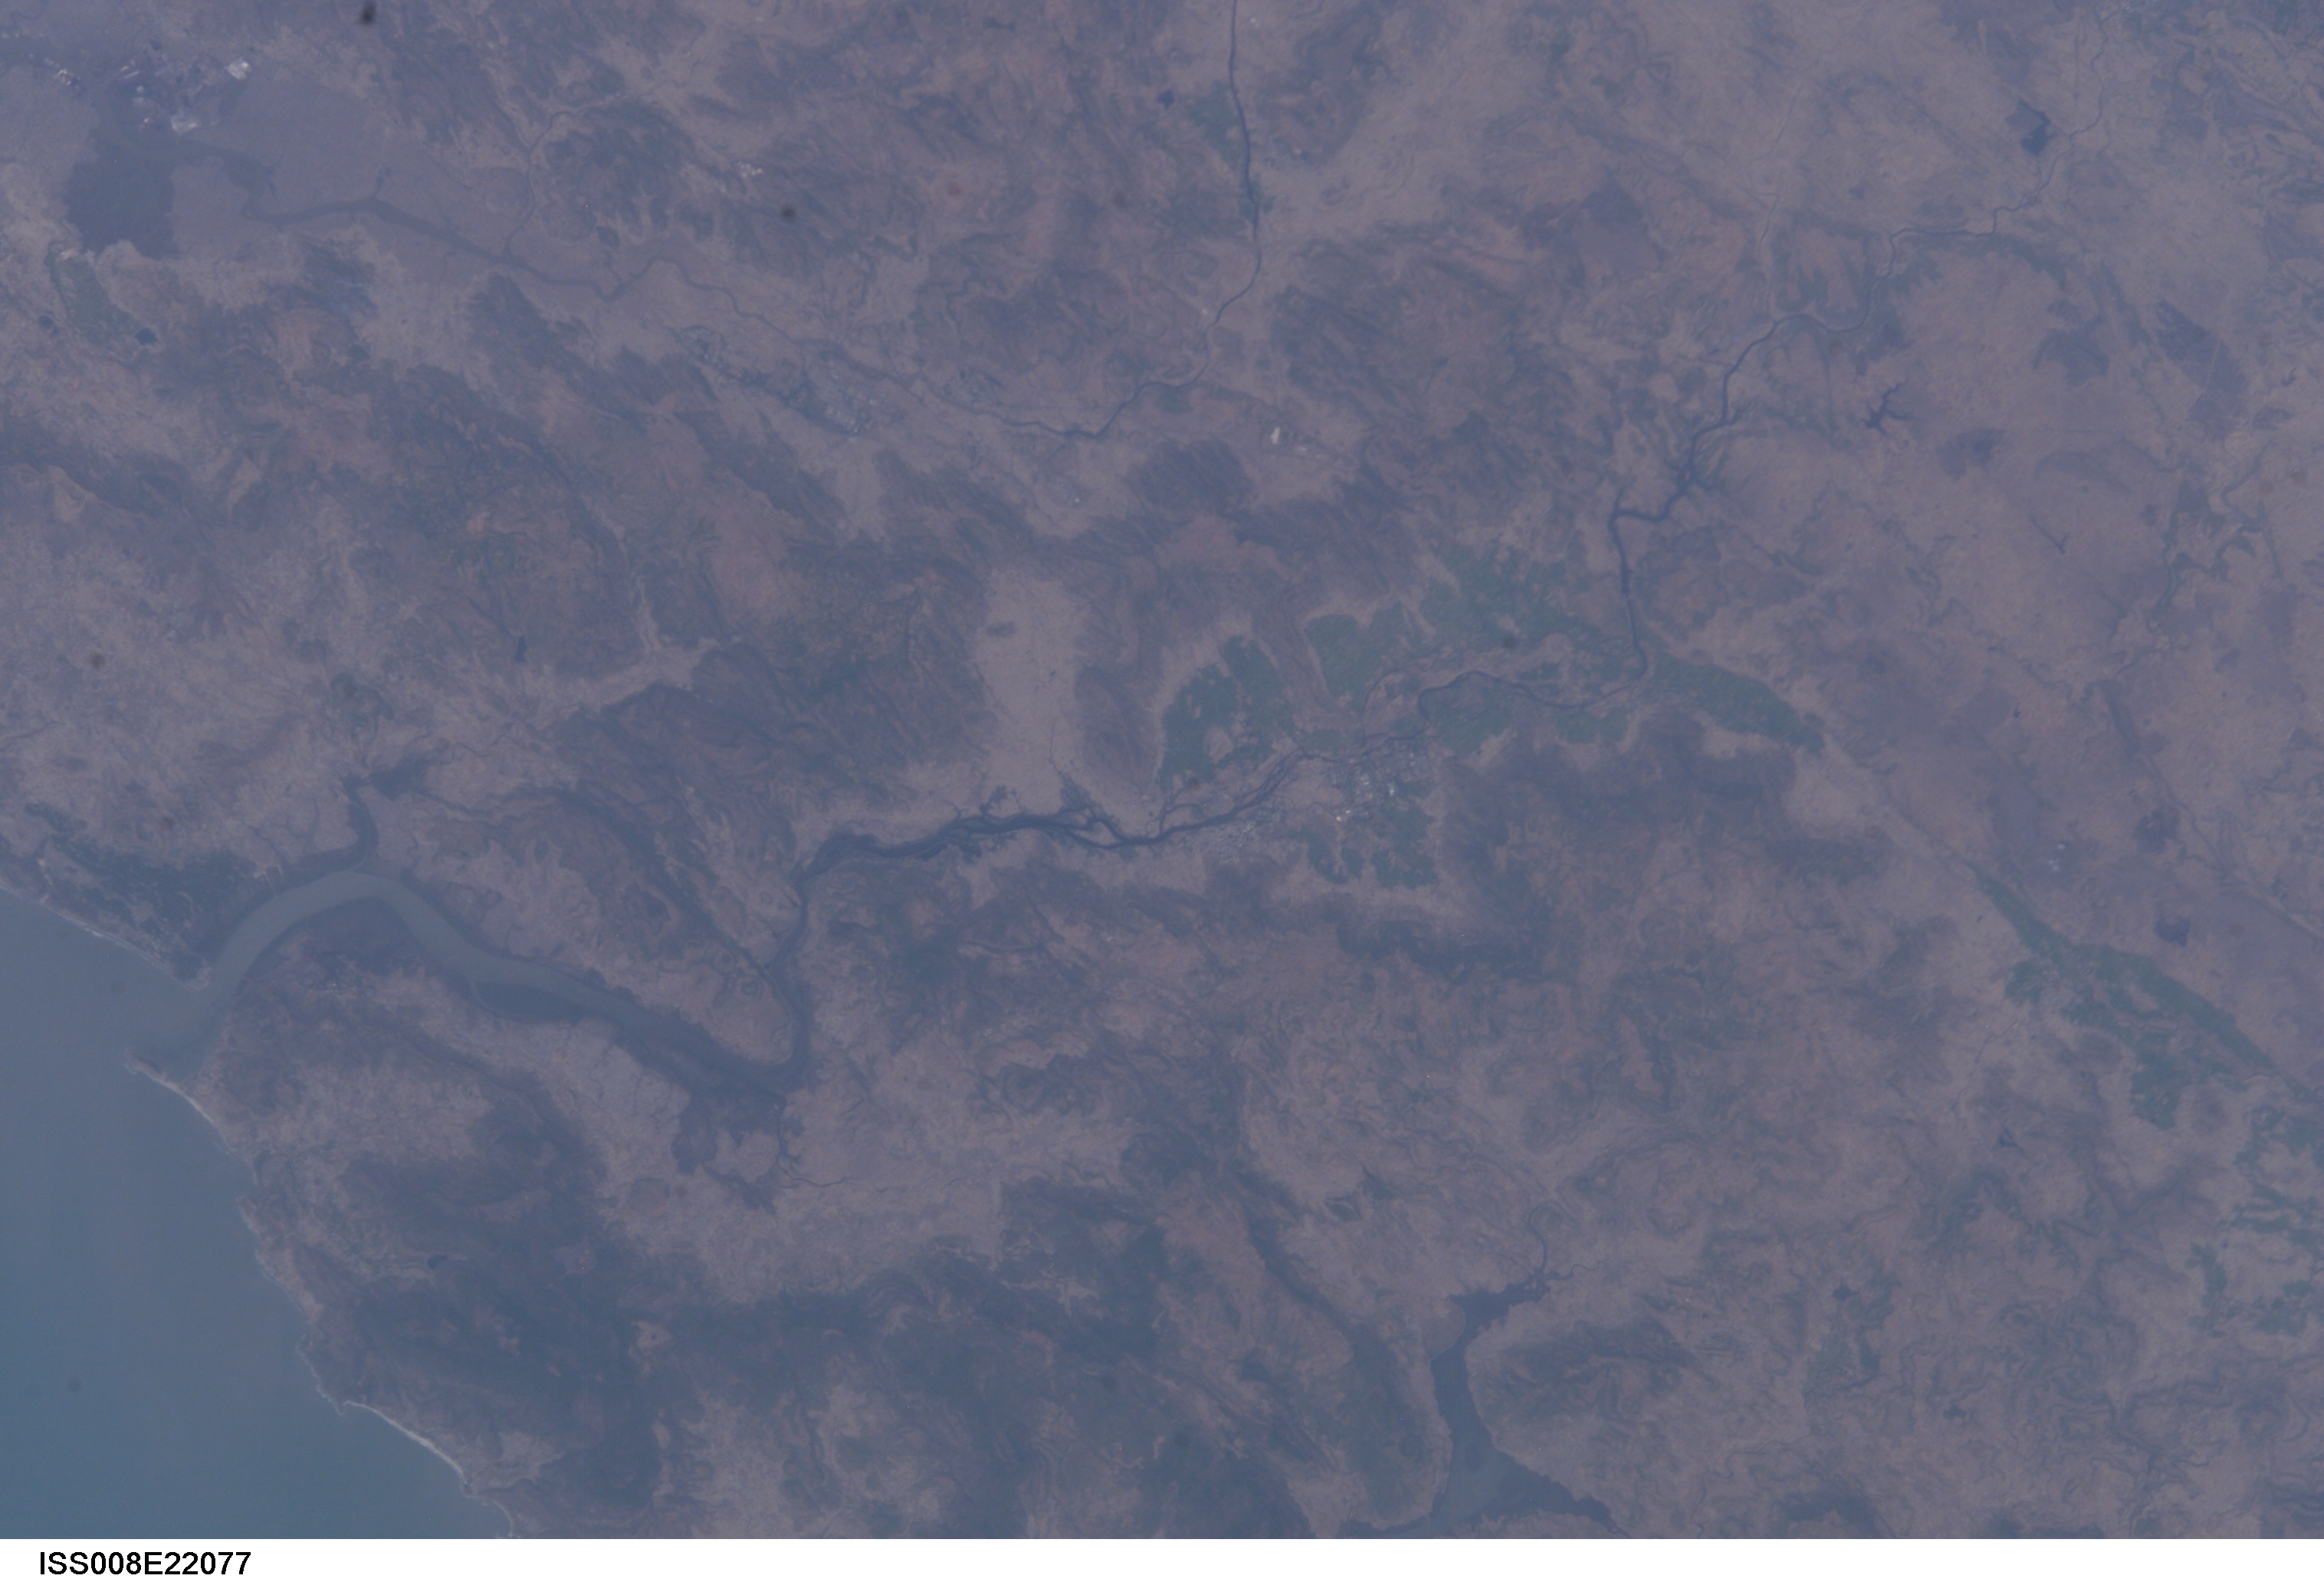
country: INDIA
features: AGRICULTURE, MTS., RIVERS, COASTLINE
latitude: 18.5
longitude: 73.0
